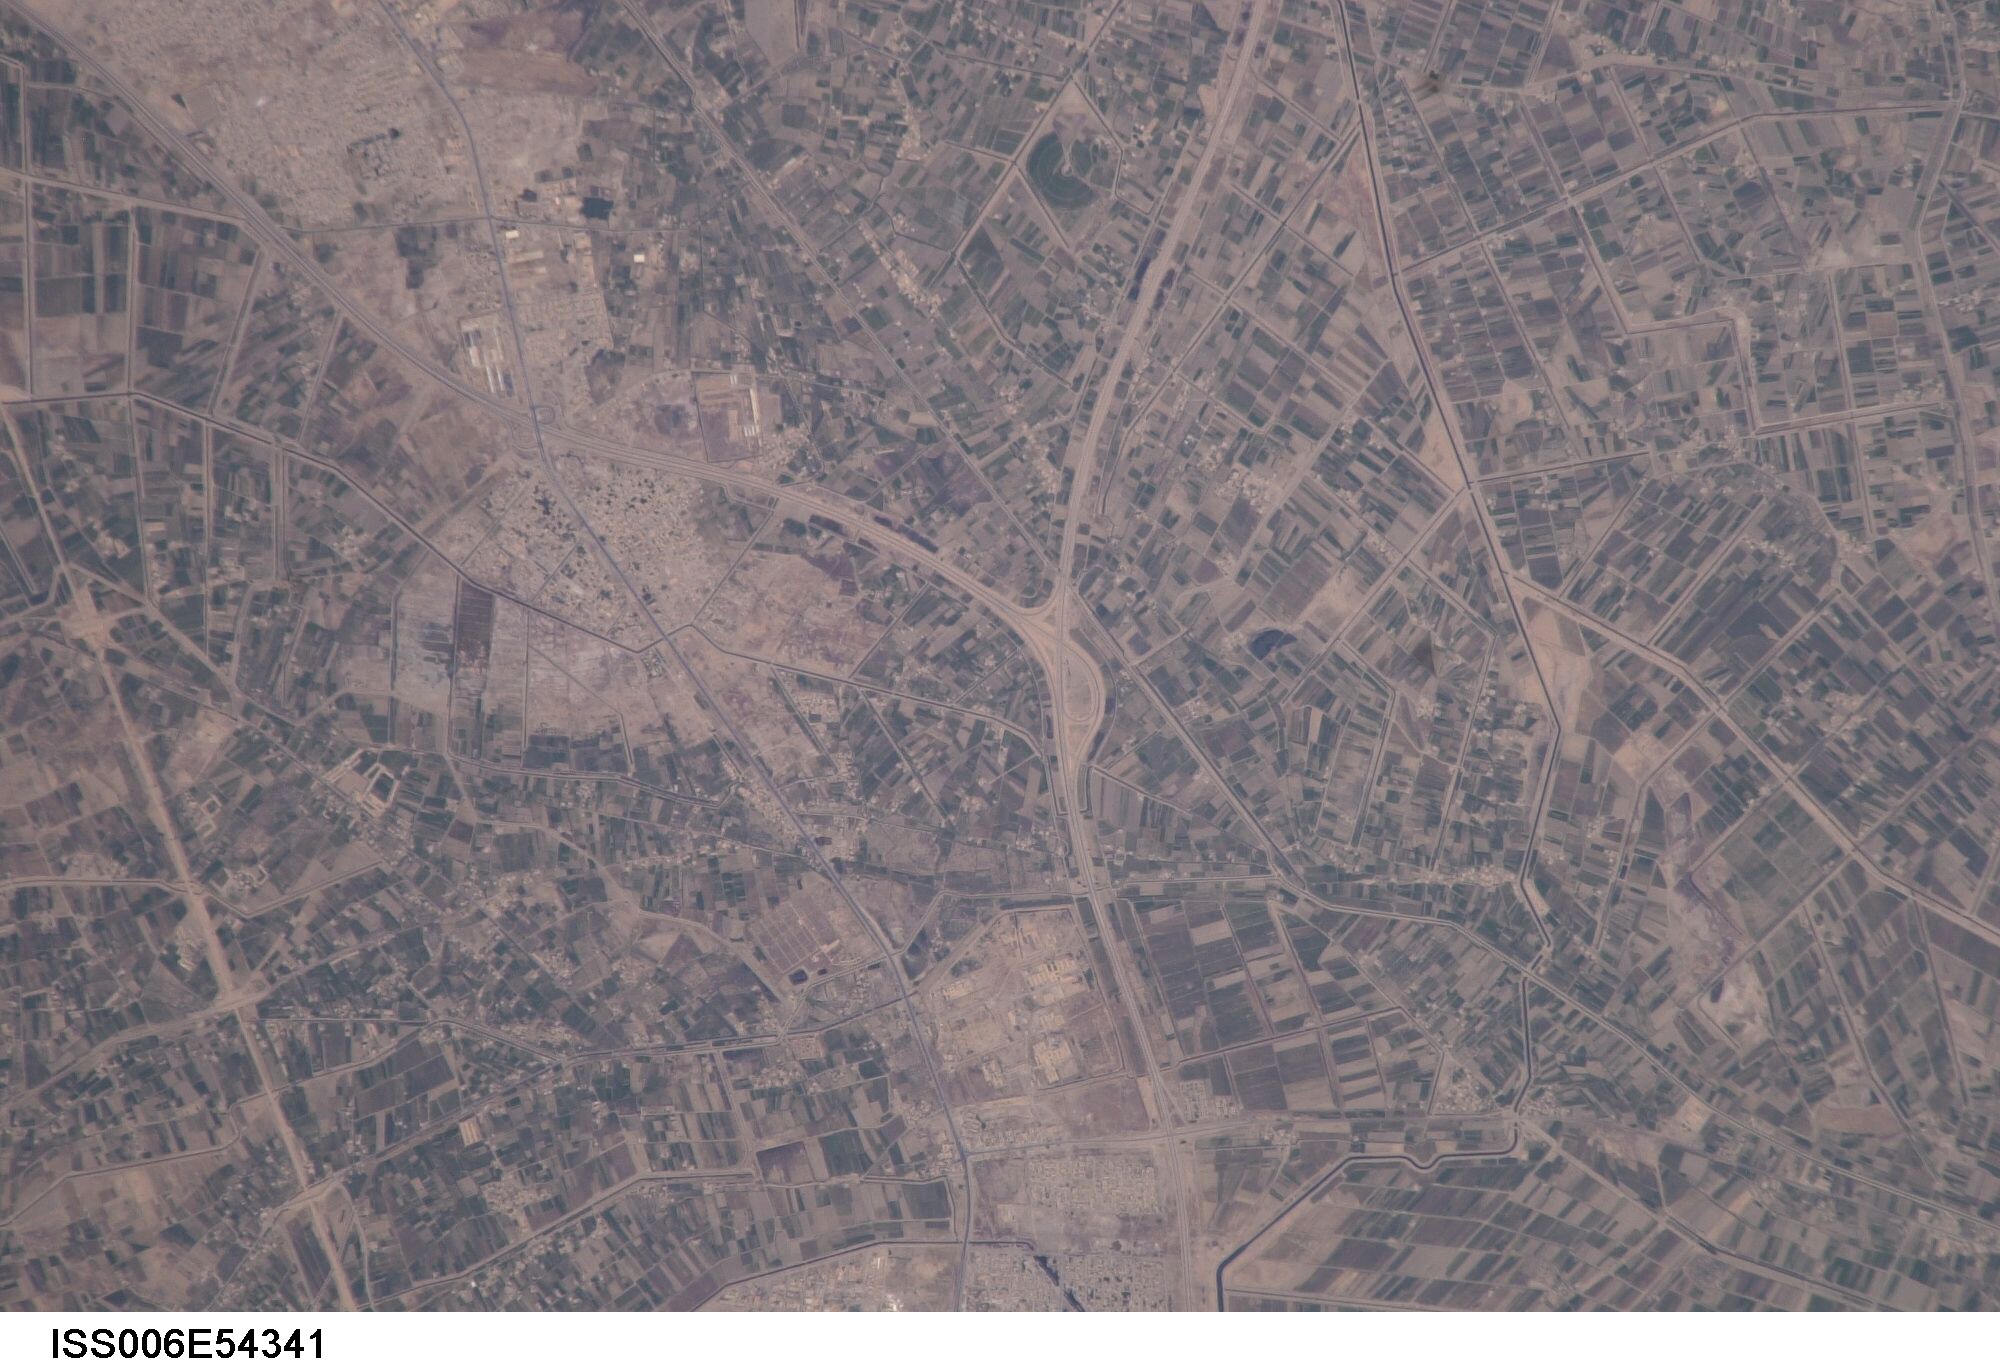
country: IRAQ
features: KAZIMIYAH
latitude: 33.3
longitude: 44.1
